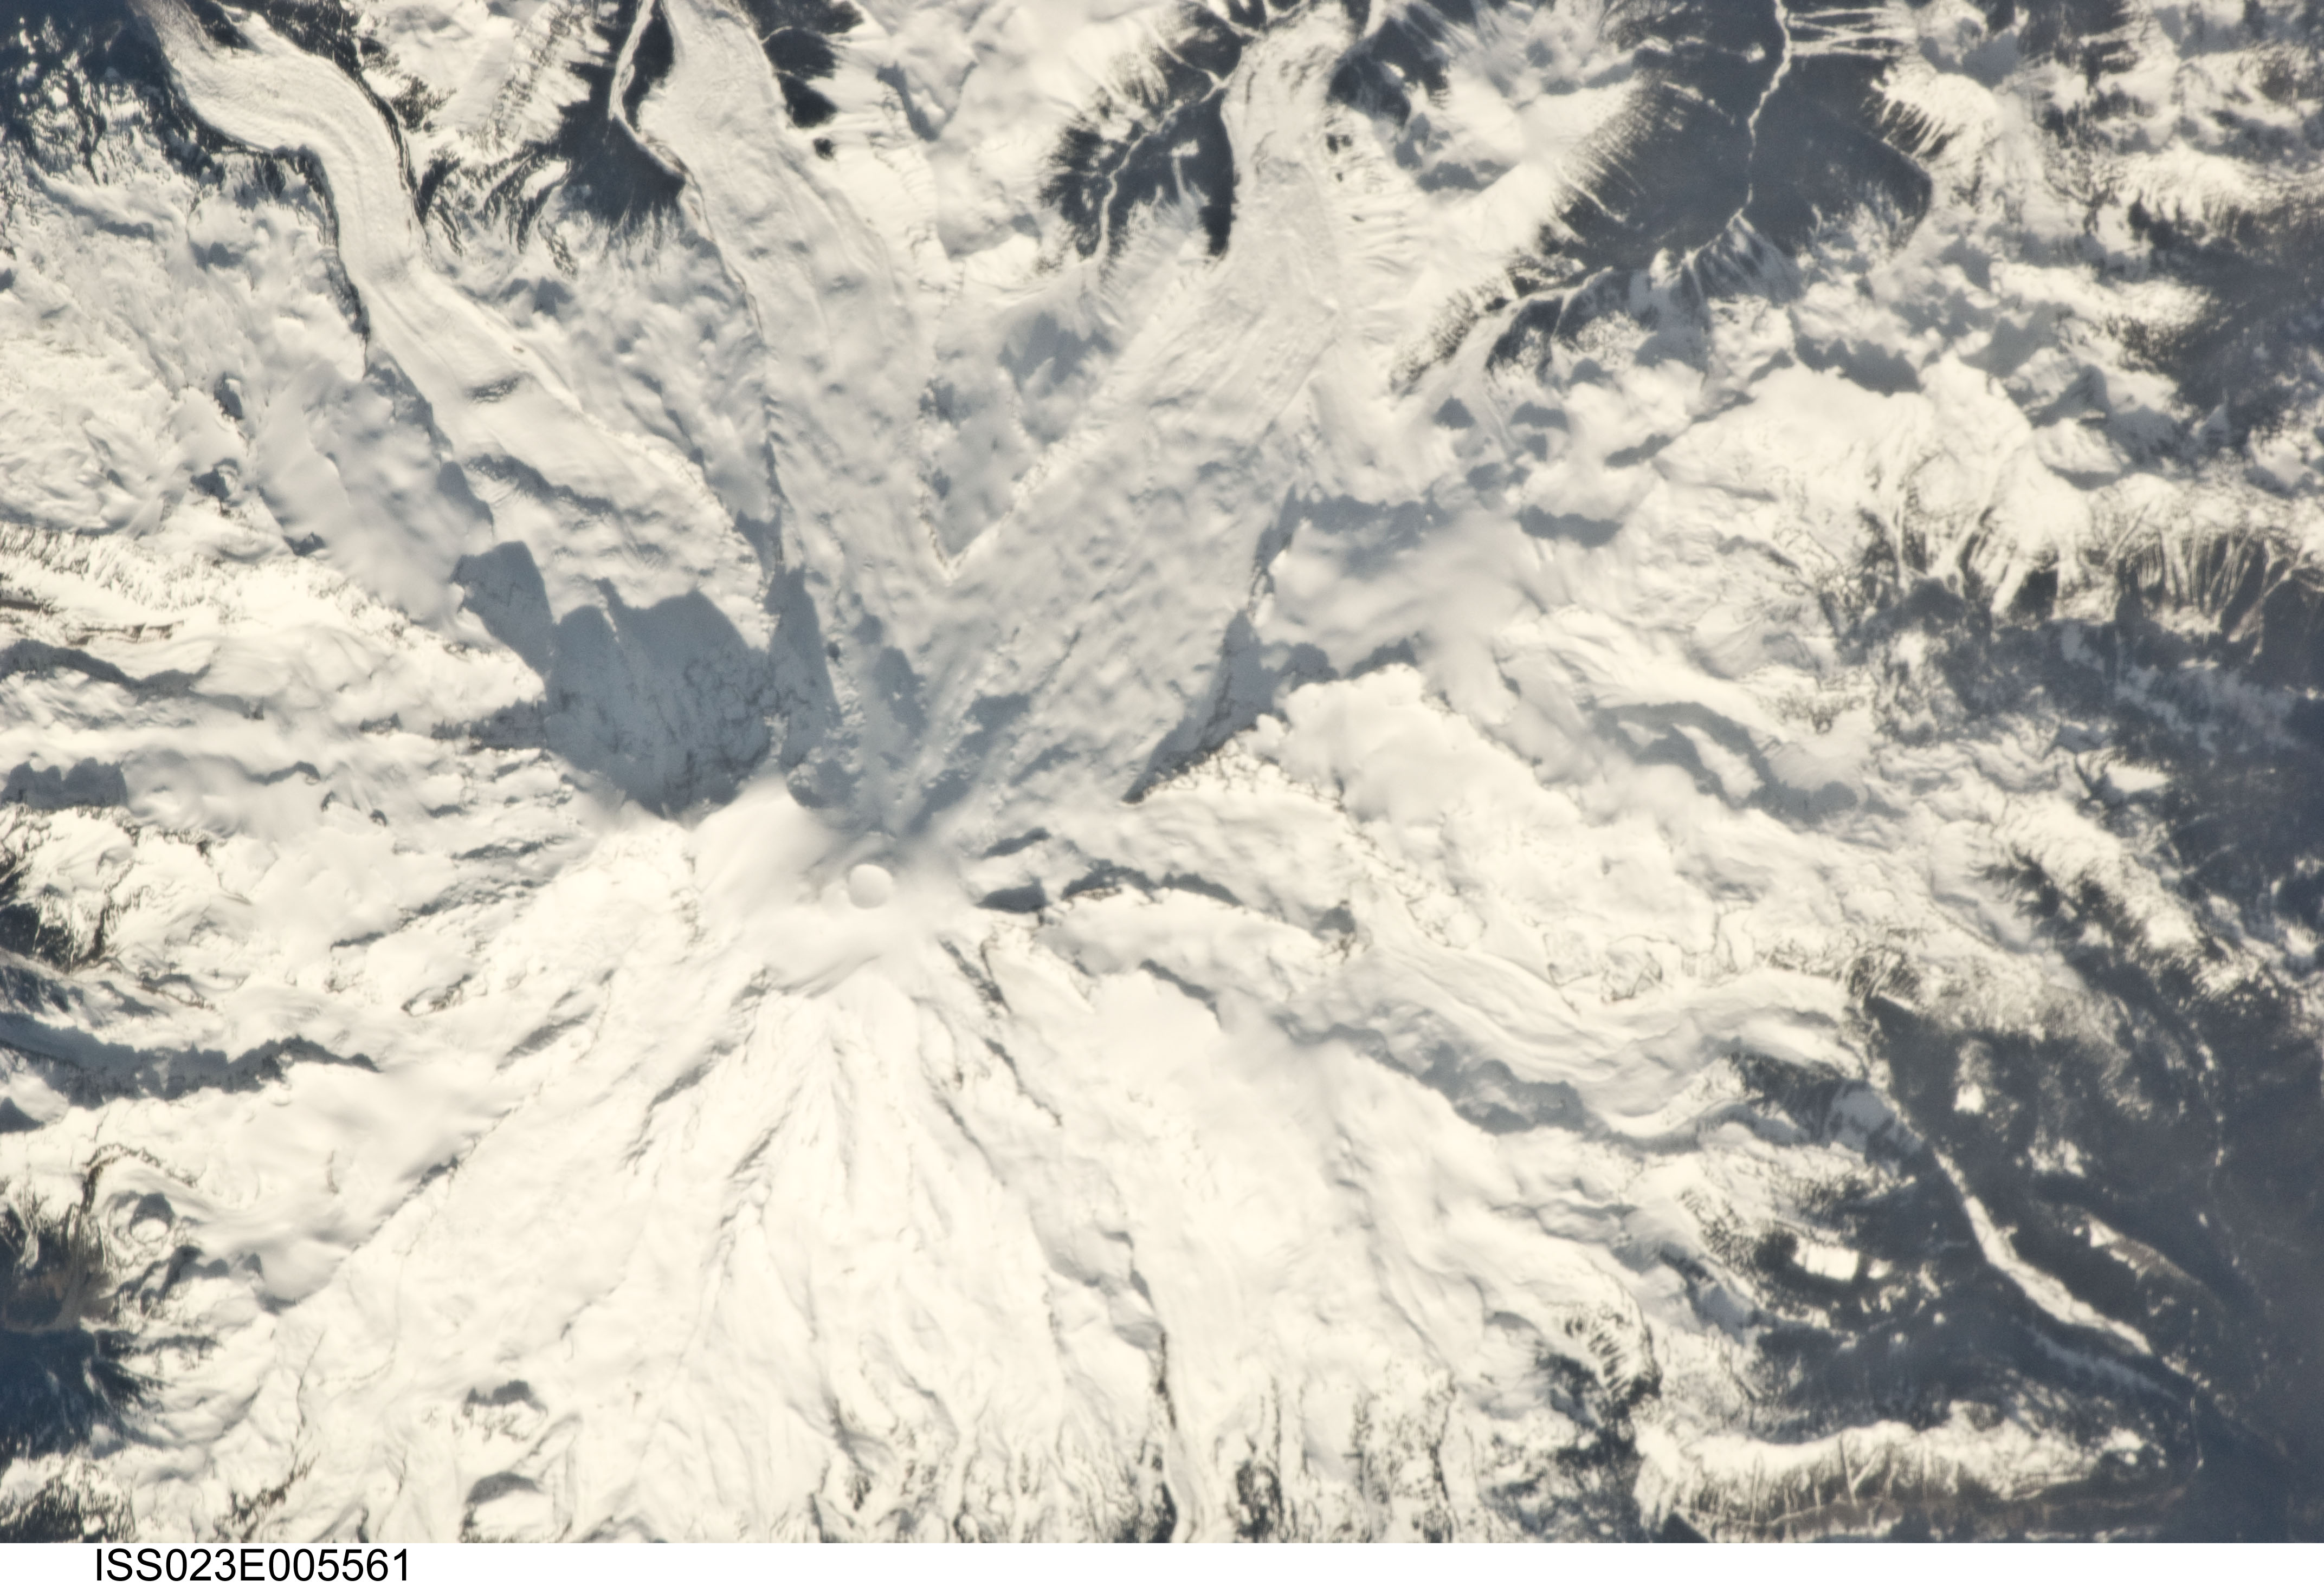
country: USA-WASHINGTON
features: MOUNT ADAMS
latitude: 46.2
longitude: -121.5
